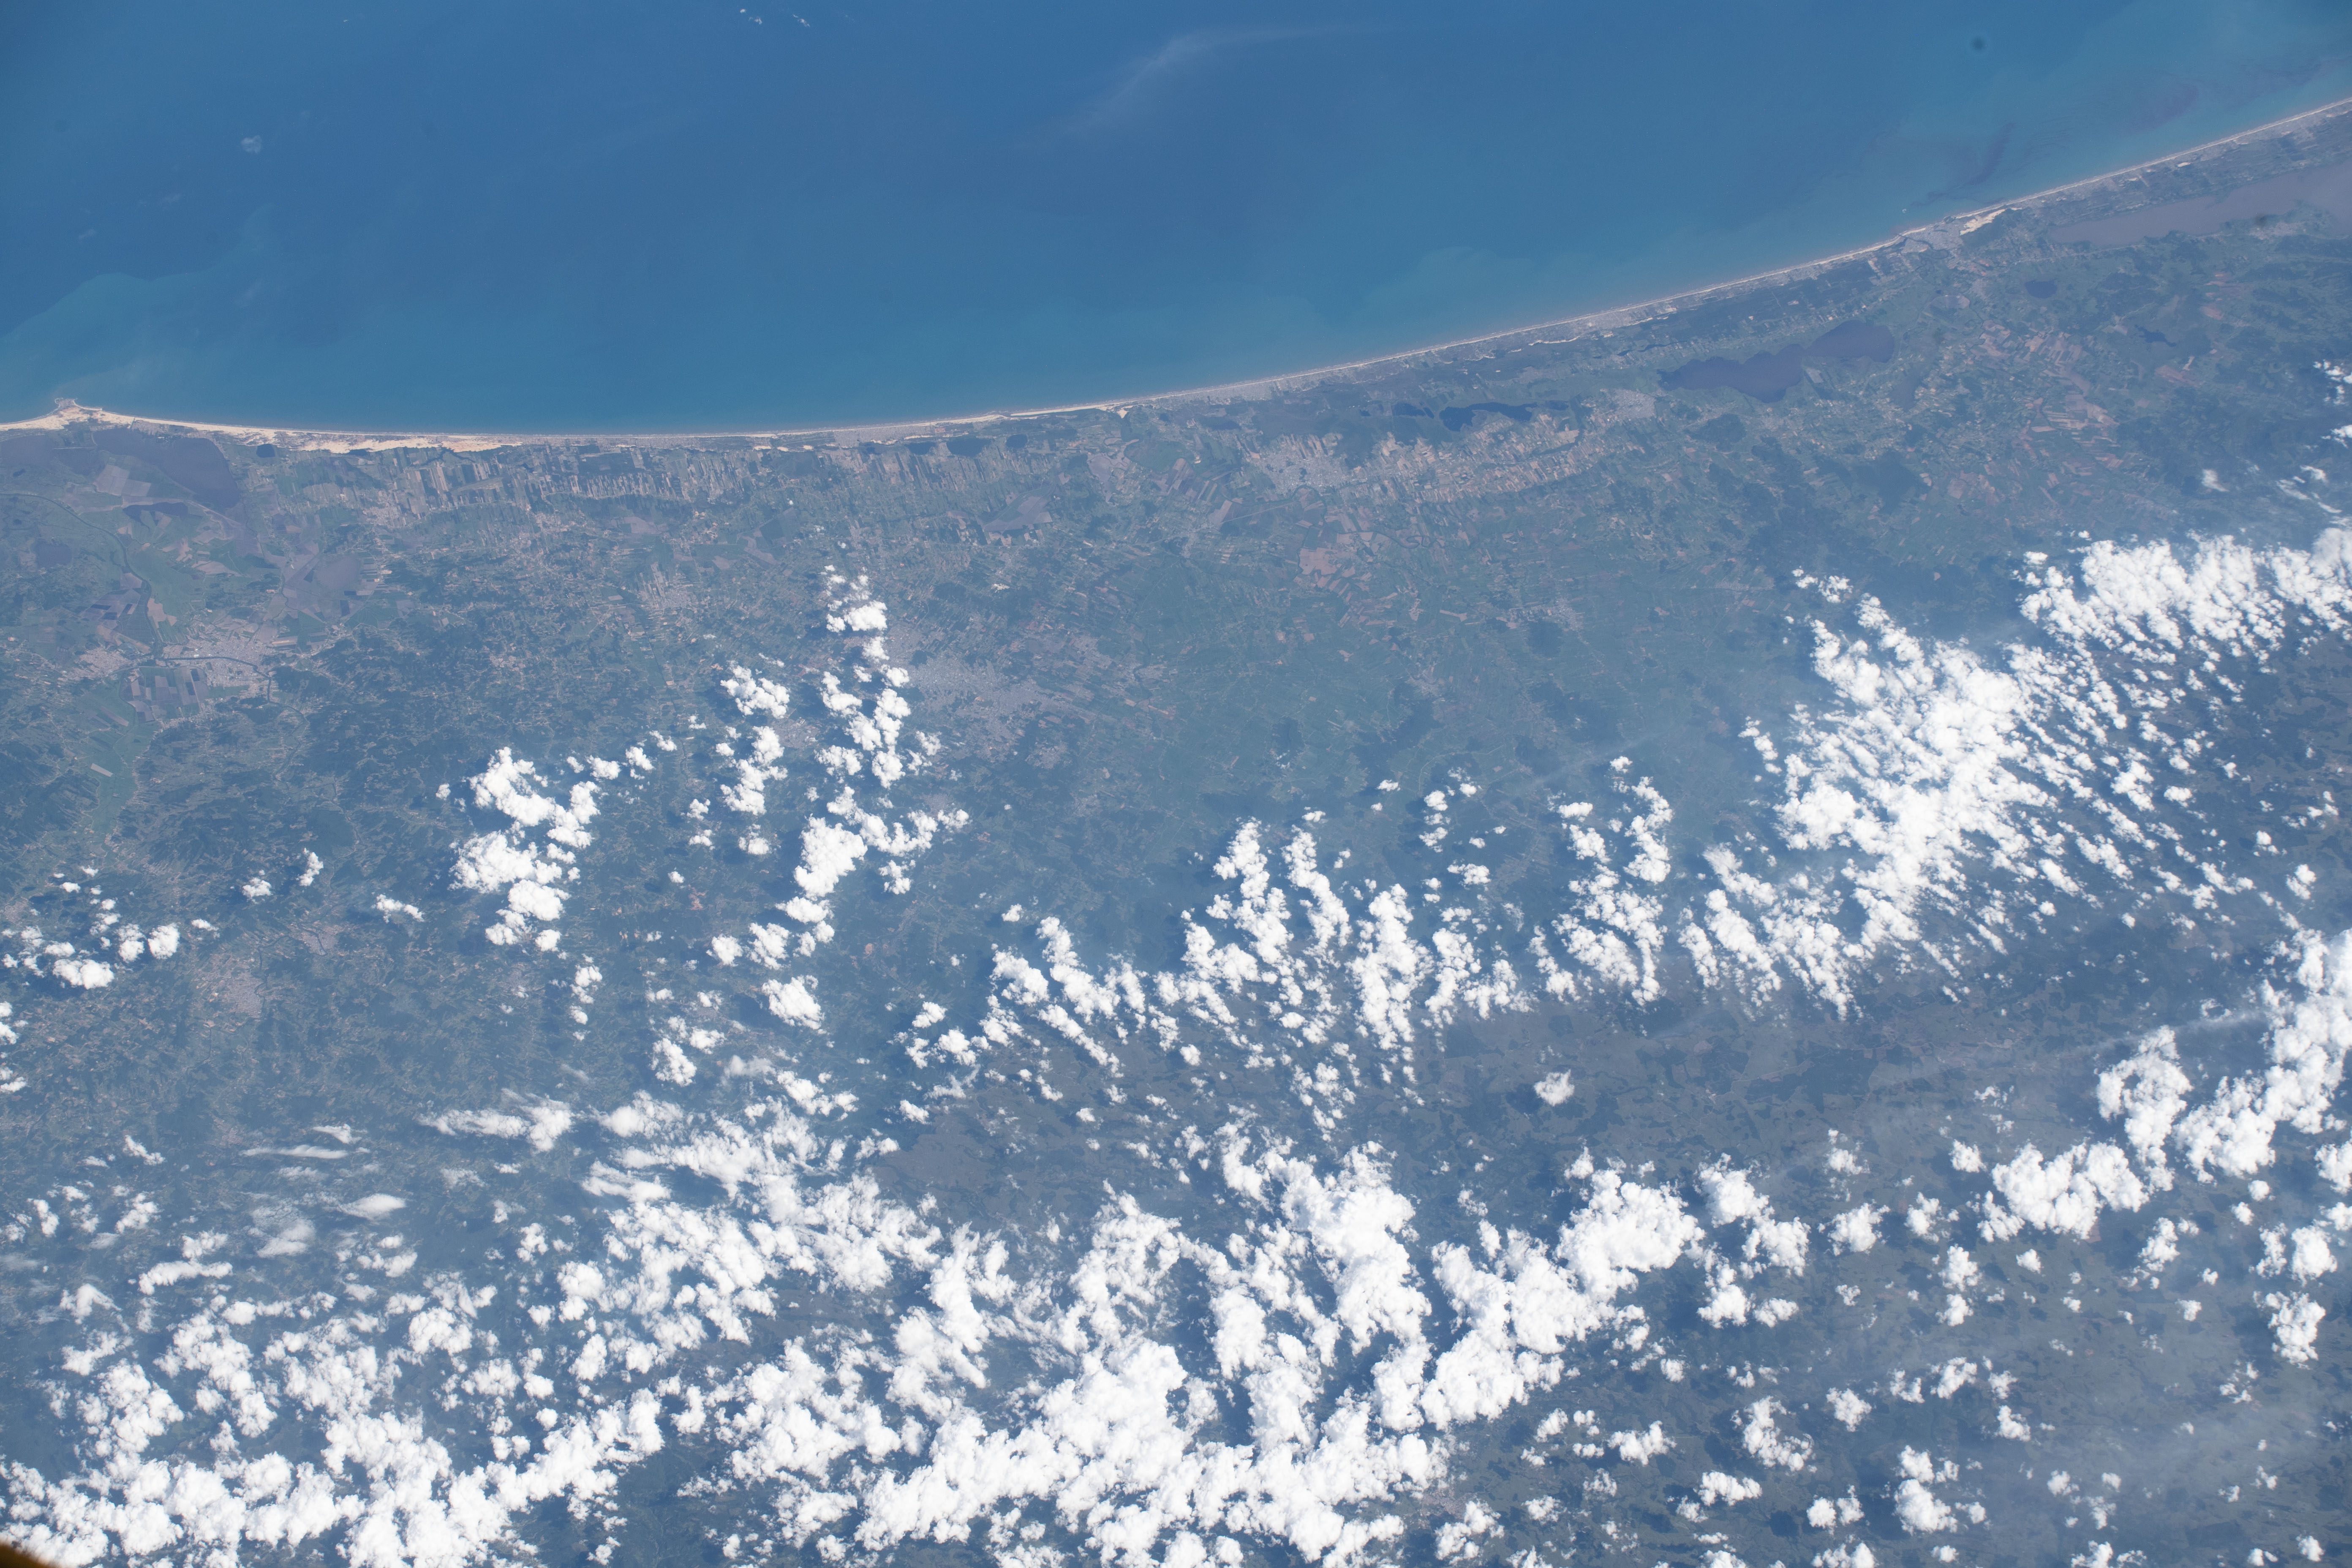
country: BRAZIL
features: RIO MAMPITUBA, SOMBRIO
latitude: -28.8
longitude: -49.6
